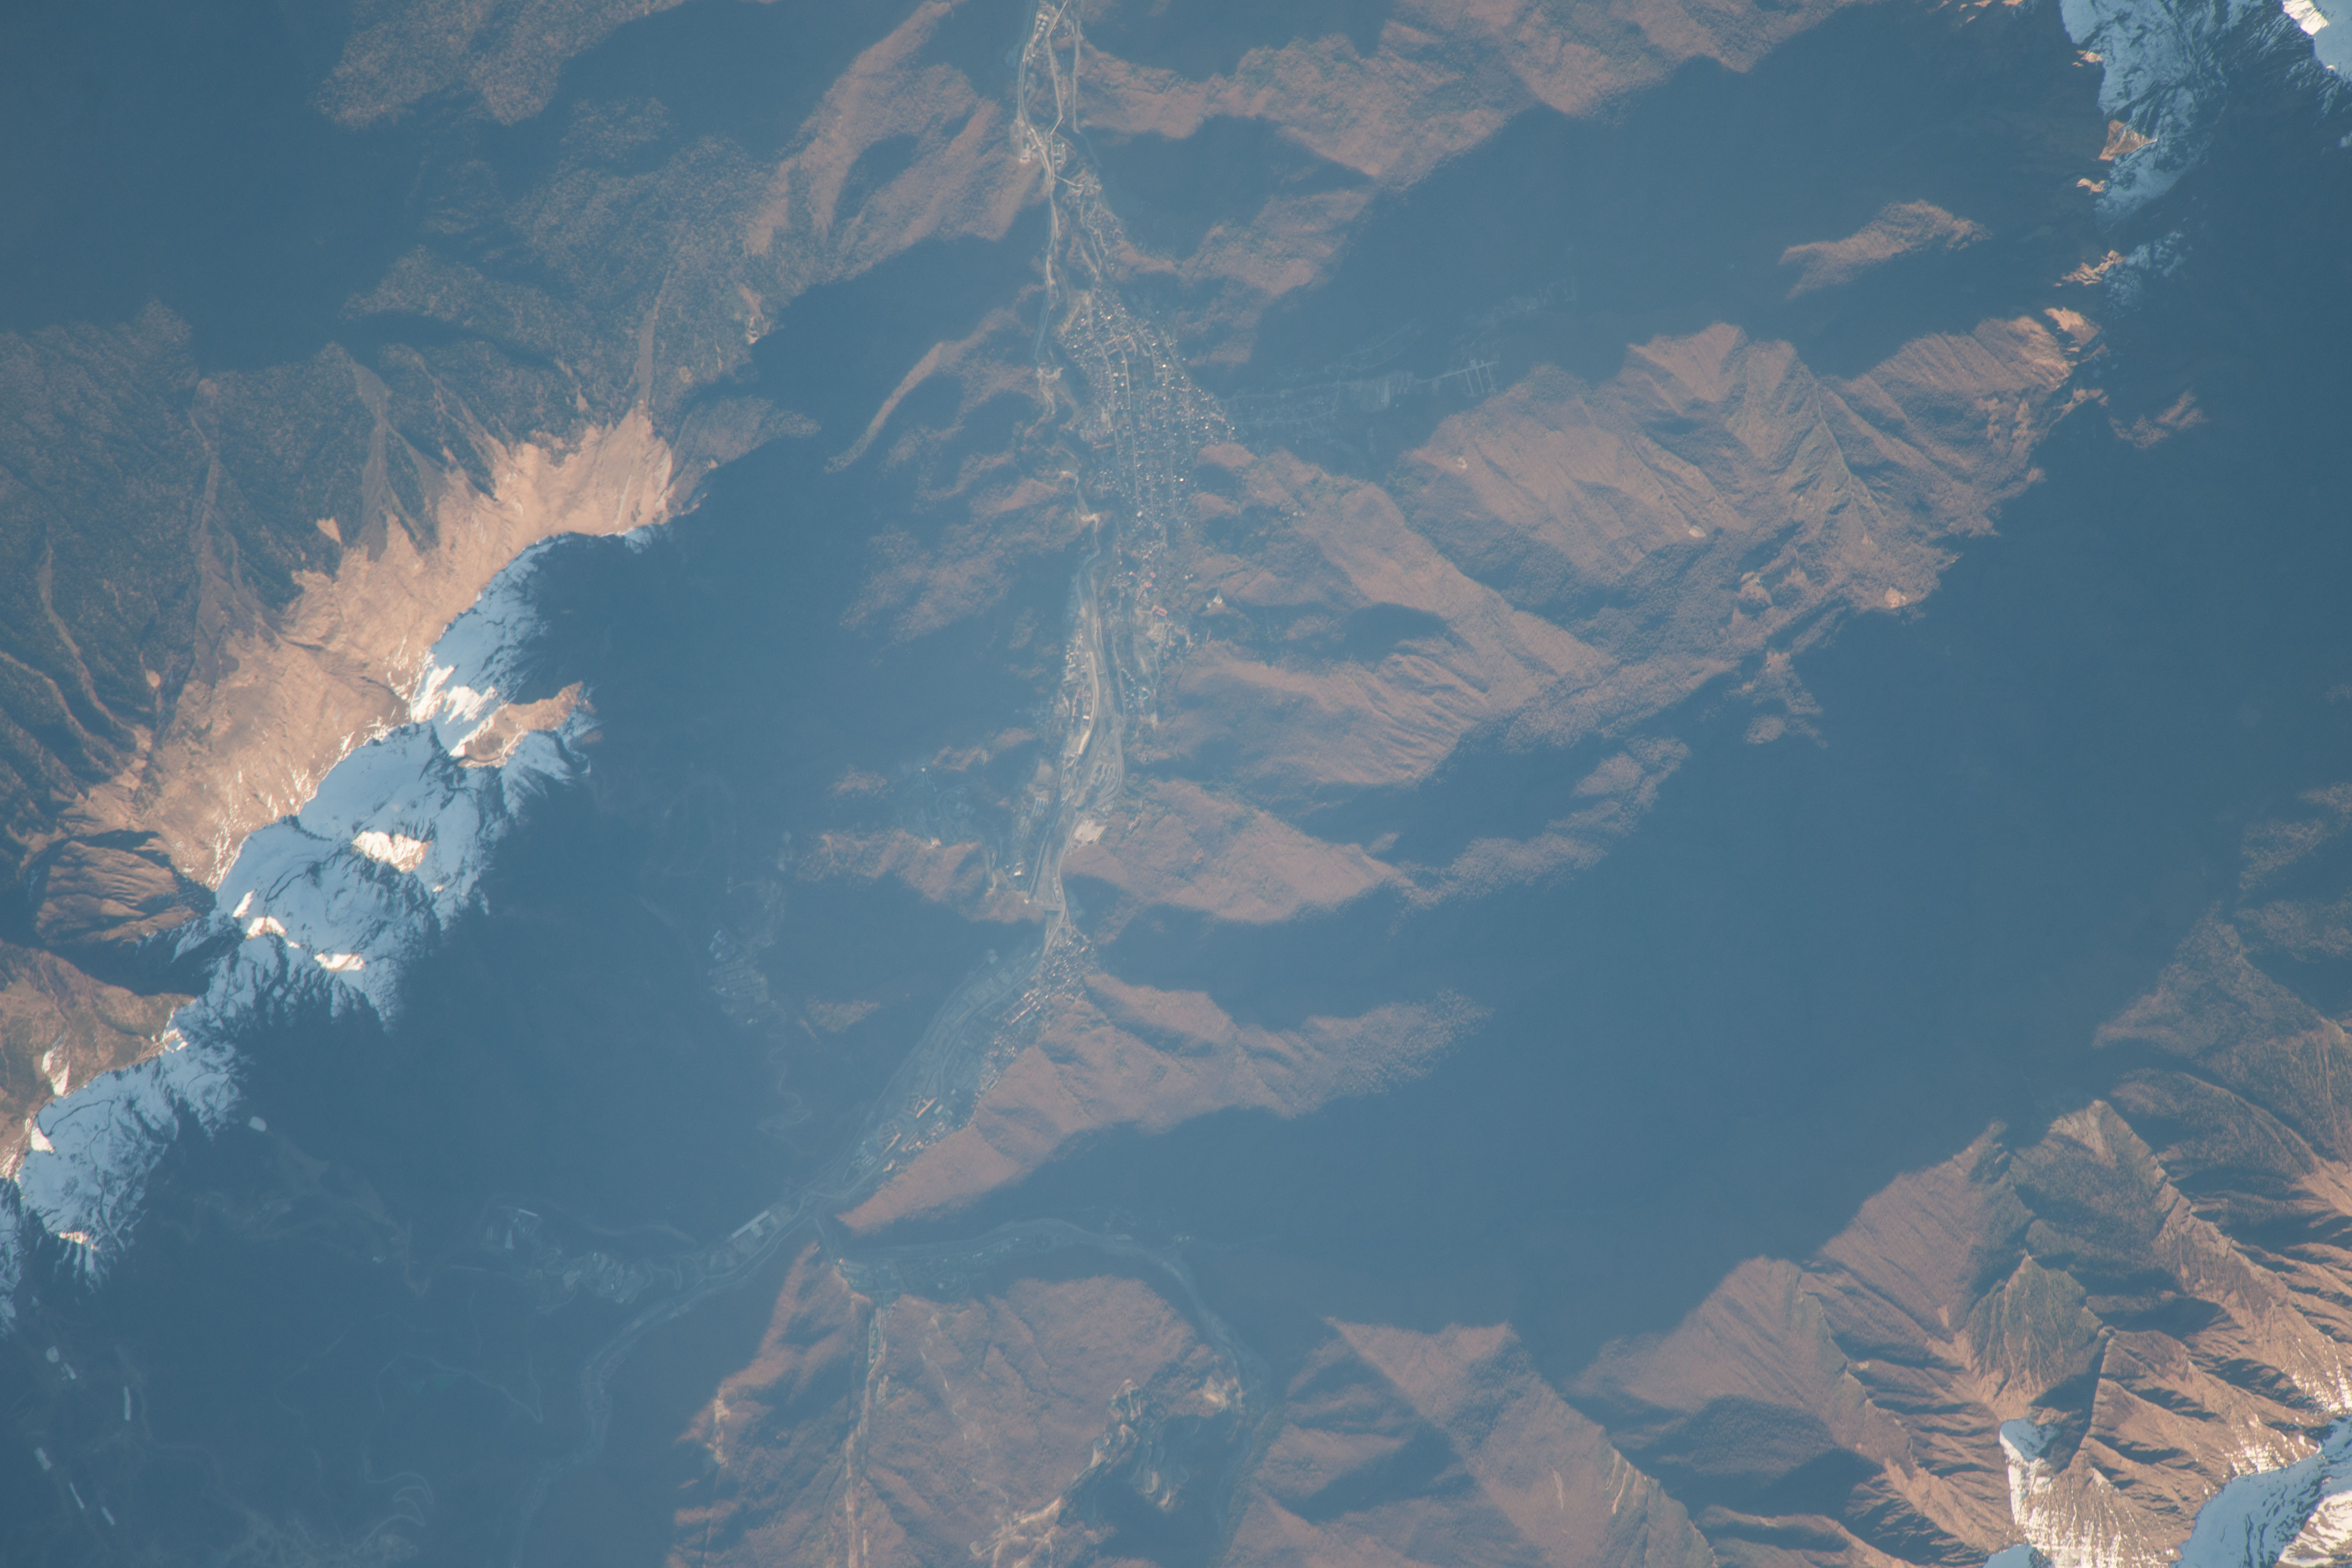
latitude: 43.7
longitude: 40.2
